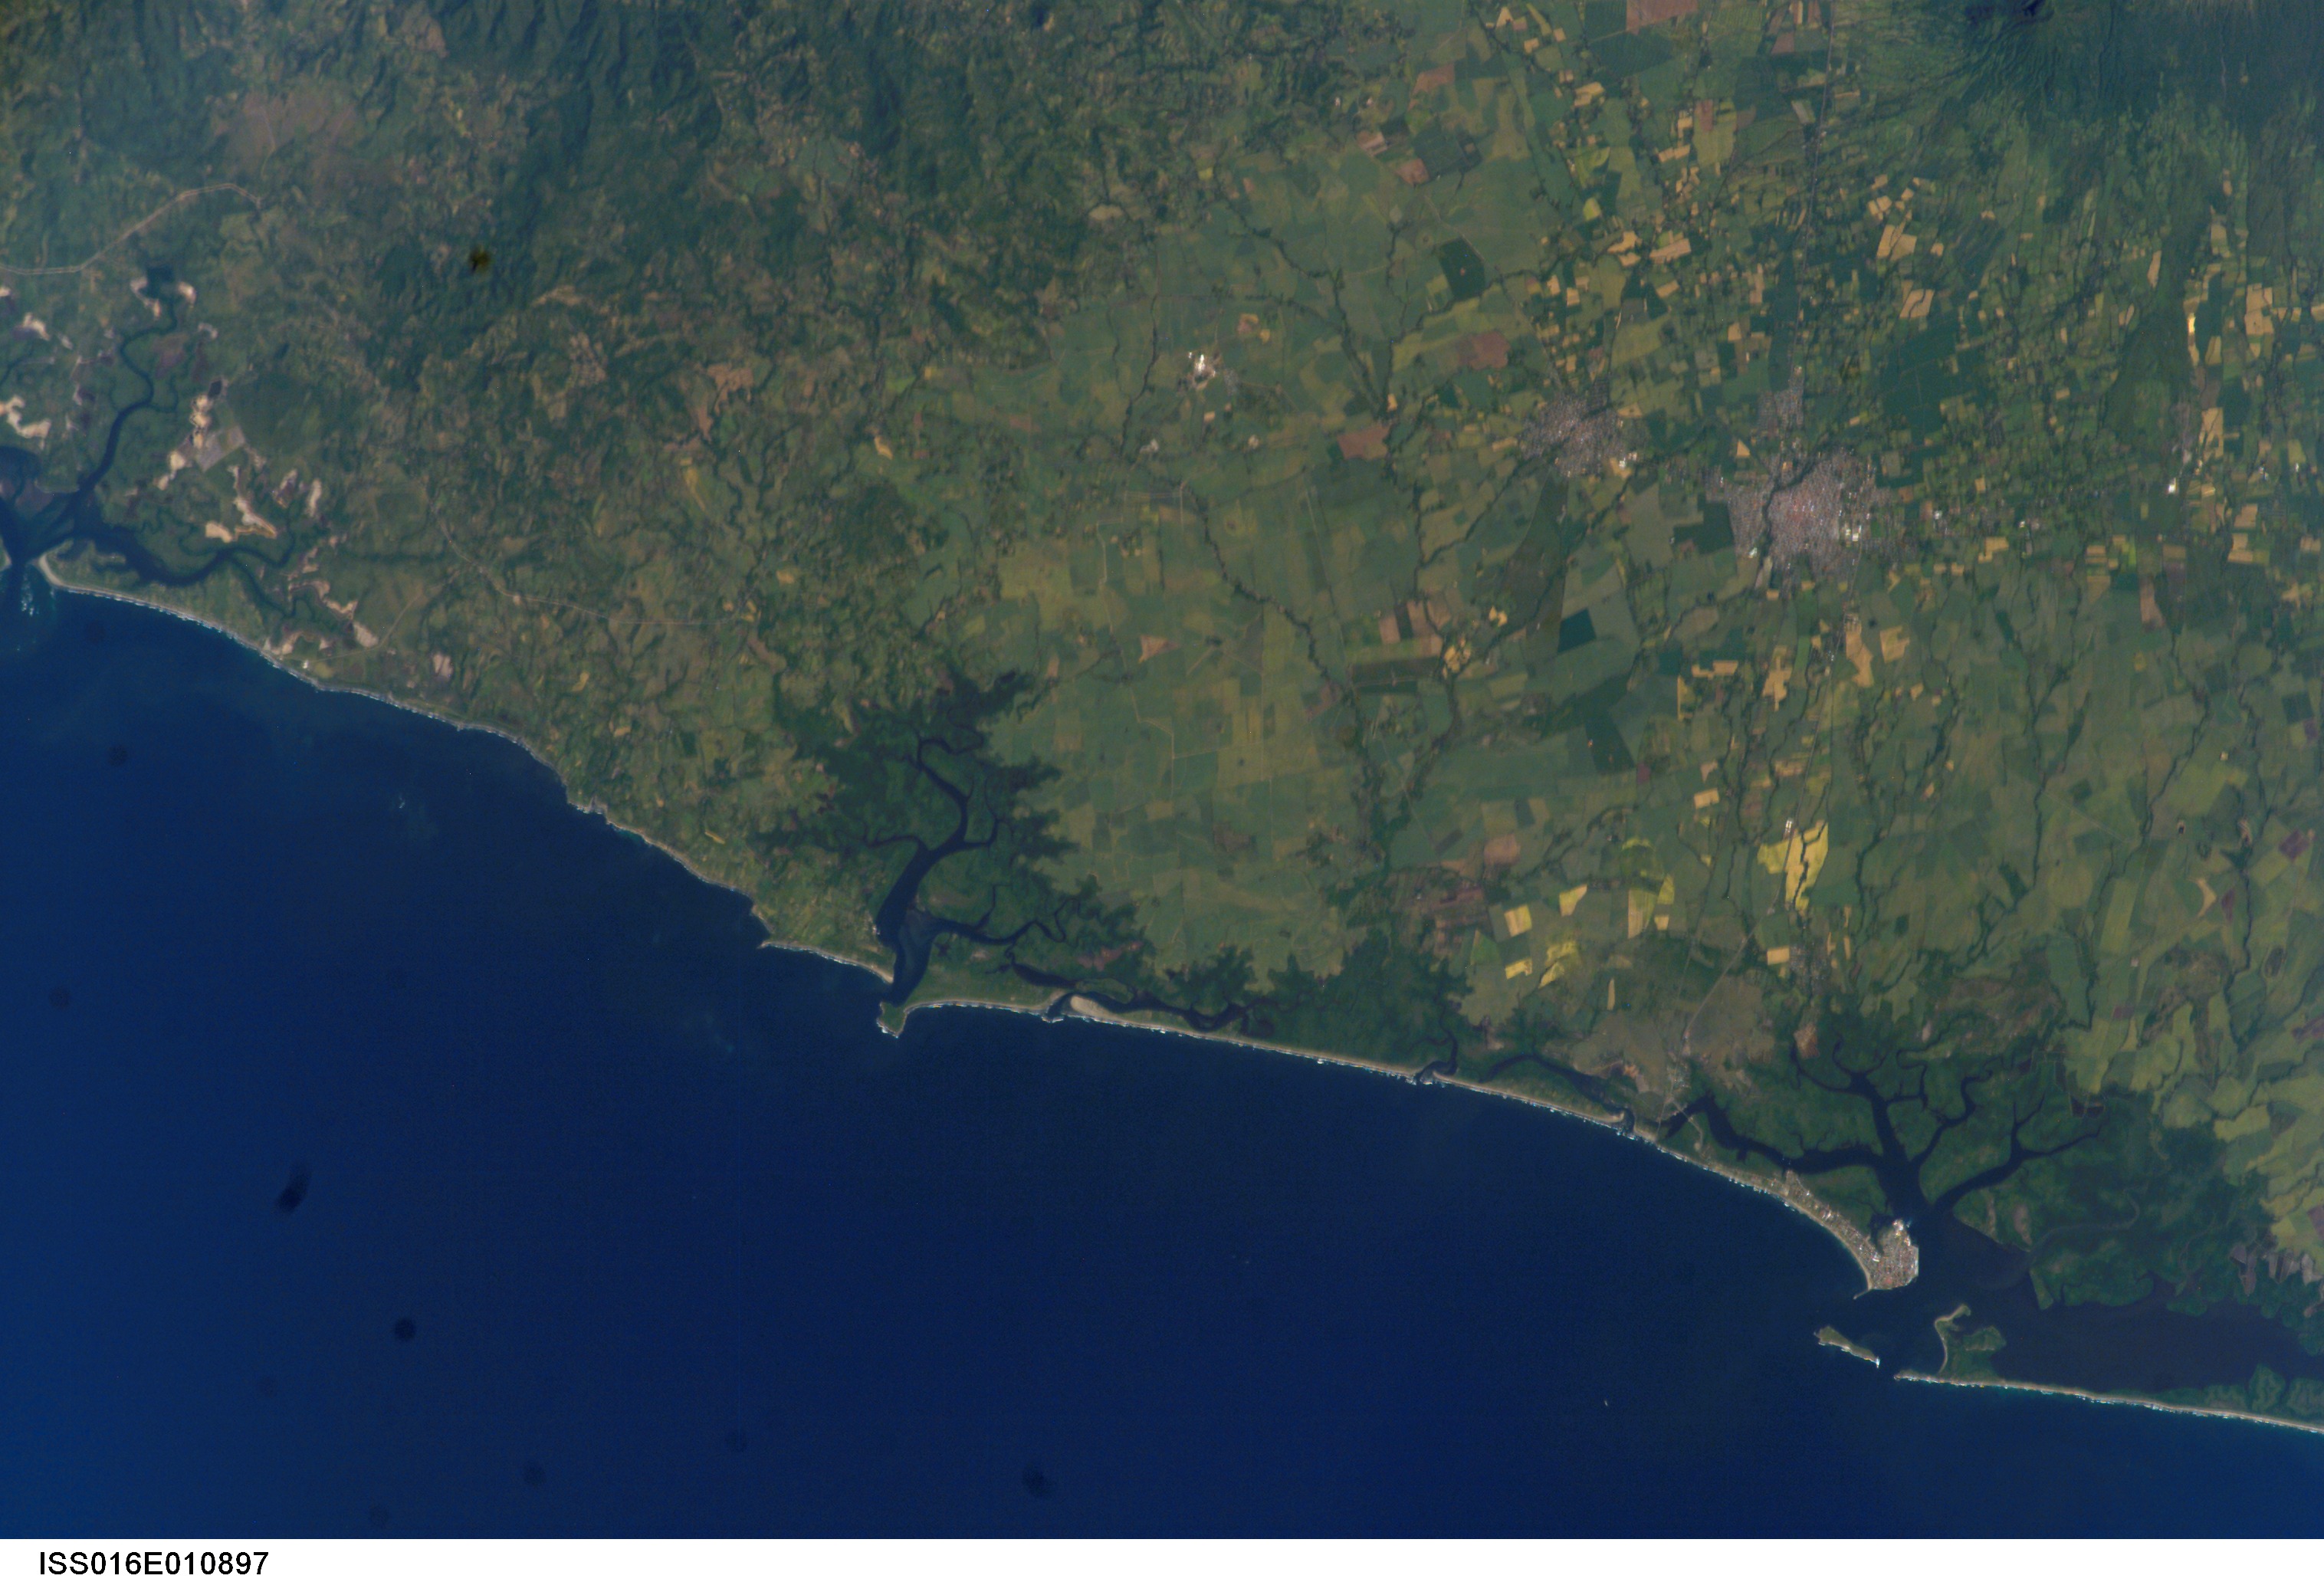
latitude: 12.5
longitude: -87.5
